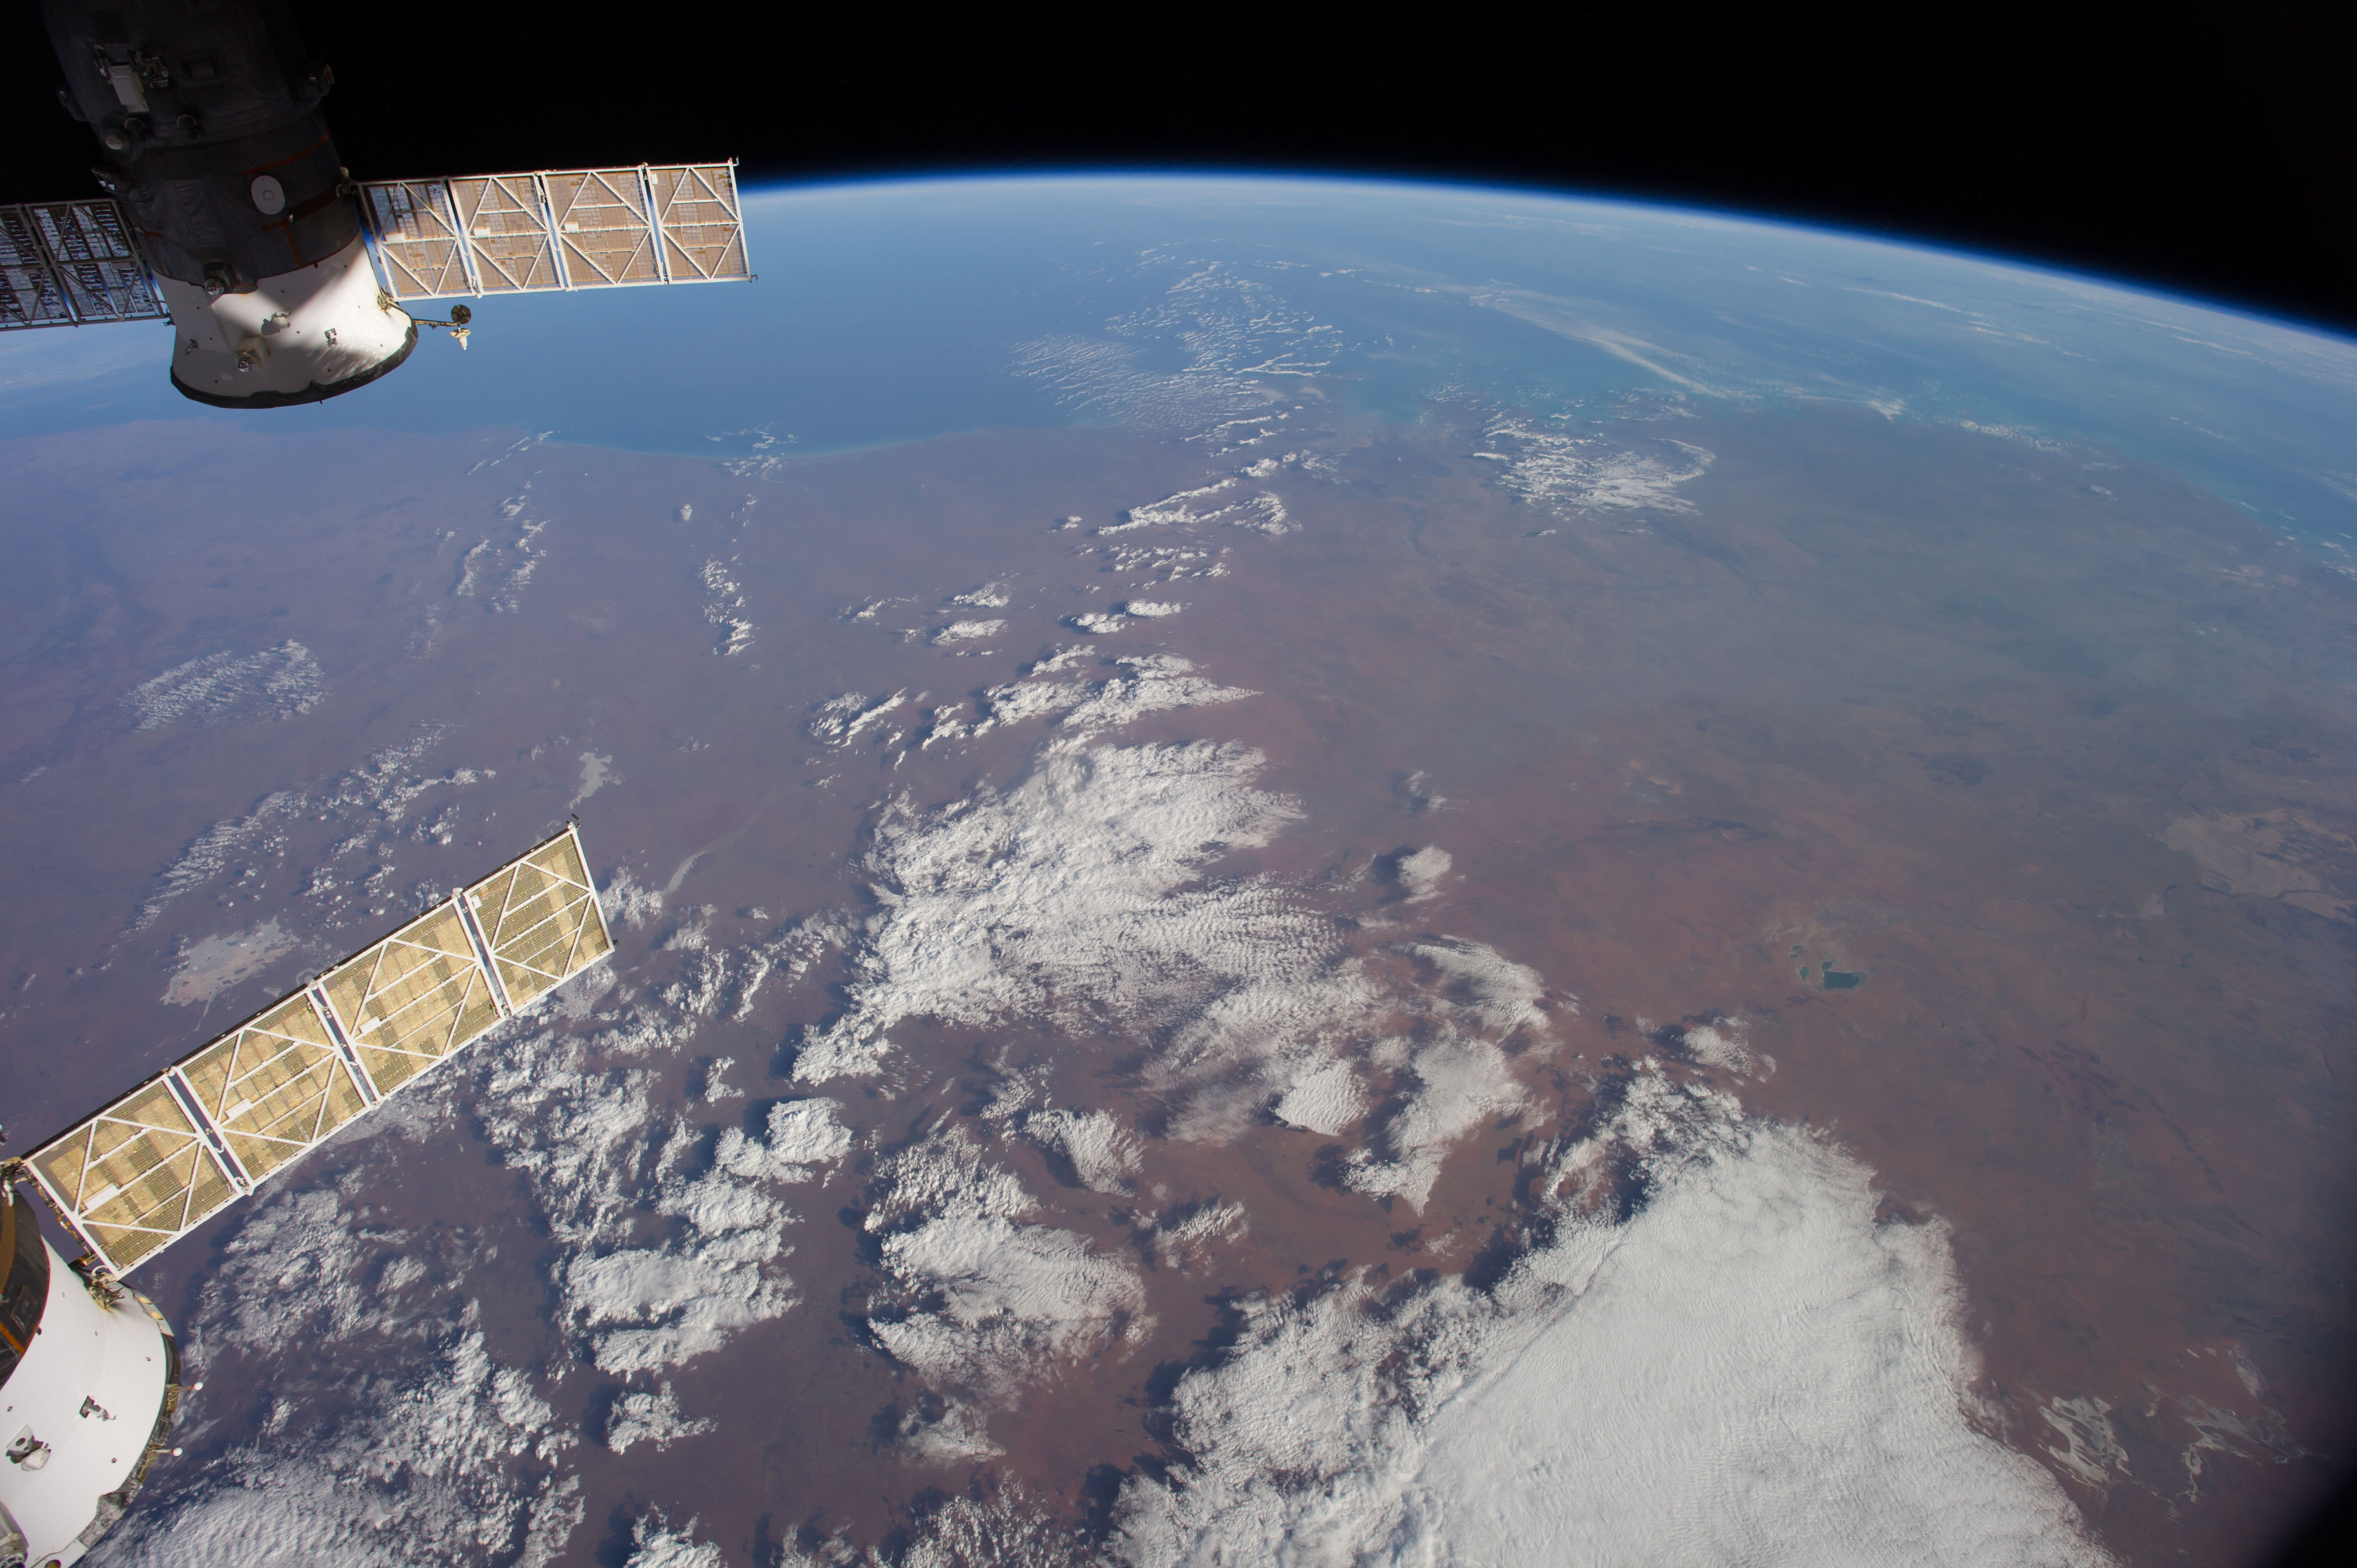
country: AUSTRALIA-WA
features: INDIAN O., L. GREGORY, GREAT SANDY DES., ATMOSPHERIC LIMB
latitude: -20.5
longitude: 125.0
